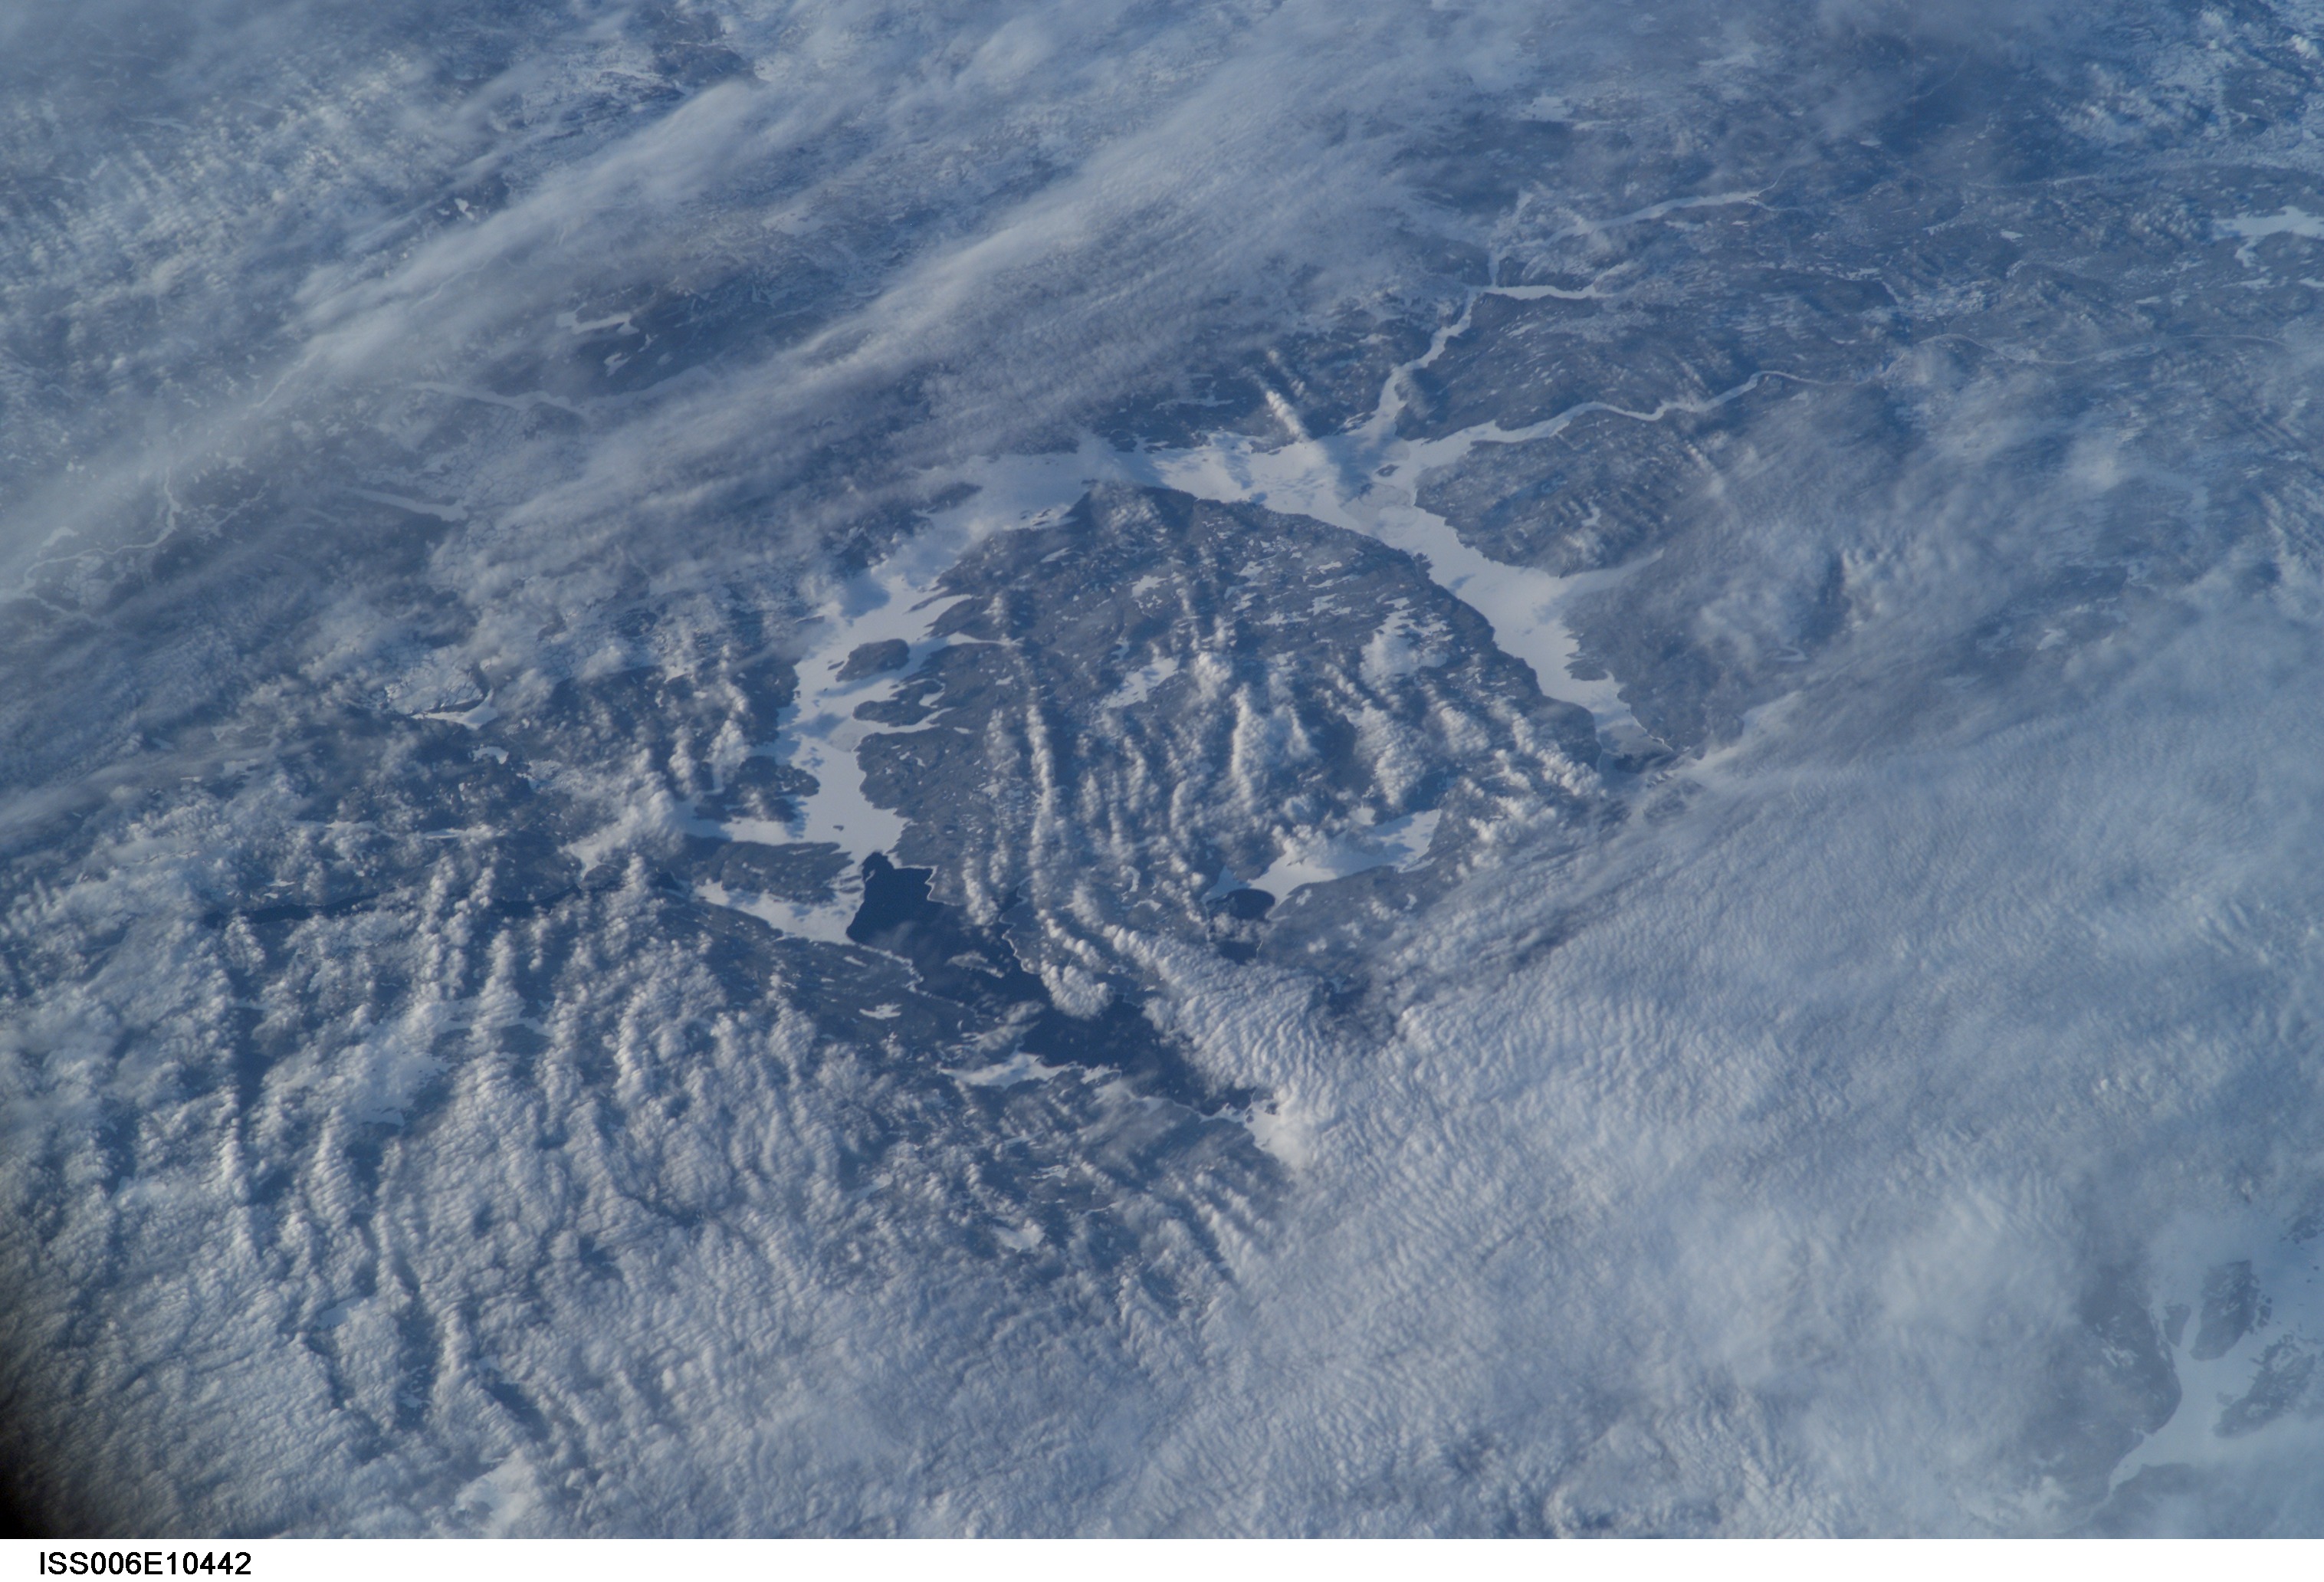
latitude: 51.5
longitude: -68.5
